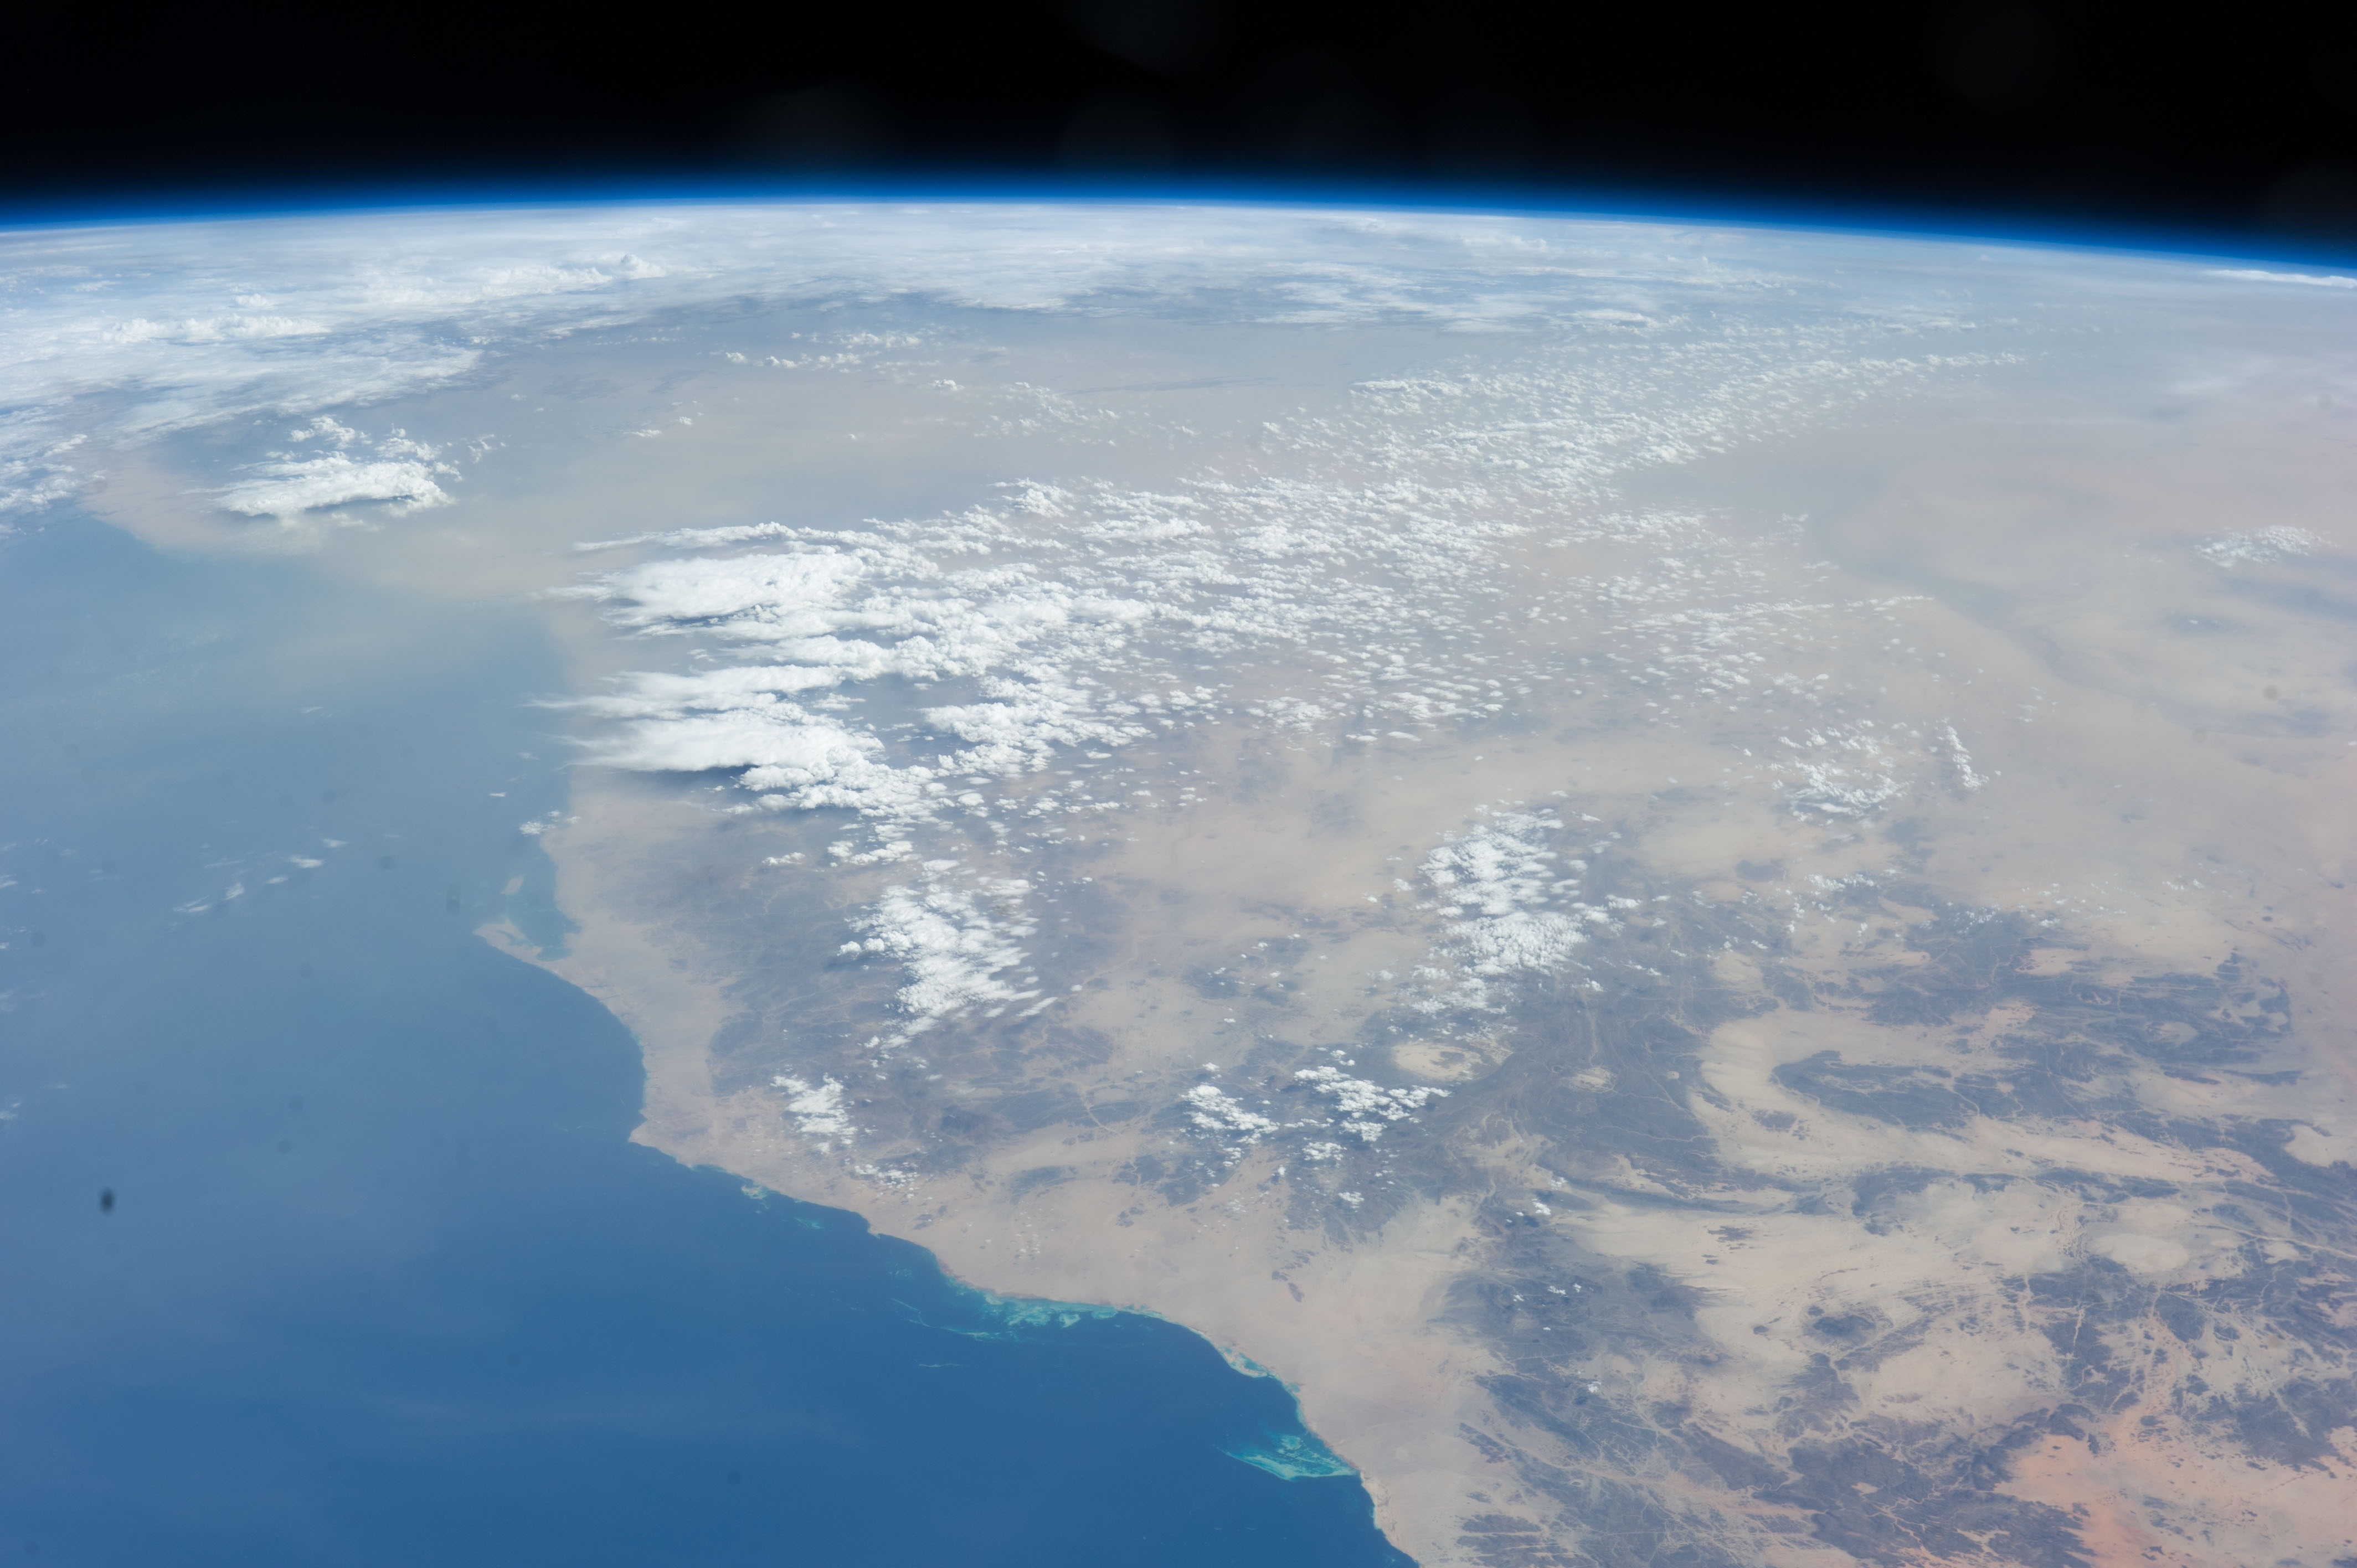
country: SUDAN
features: SUDAN, SUDAN PORT, EARTH LIMB
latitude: 20.6
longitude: 35.8
